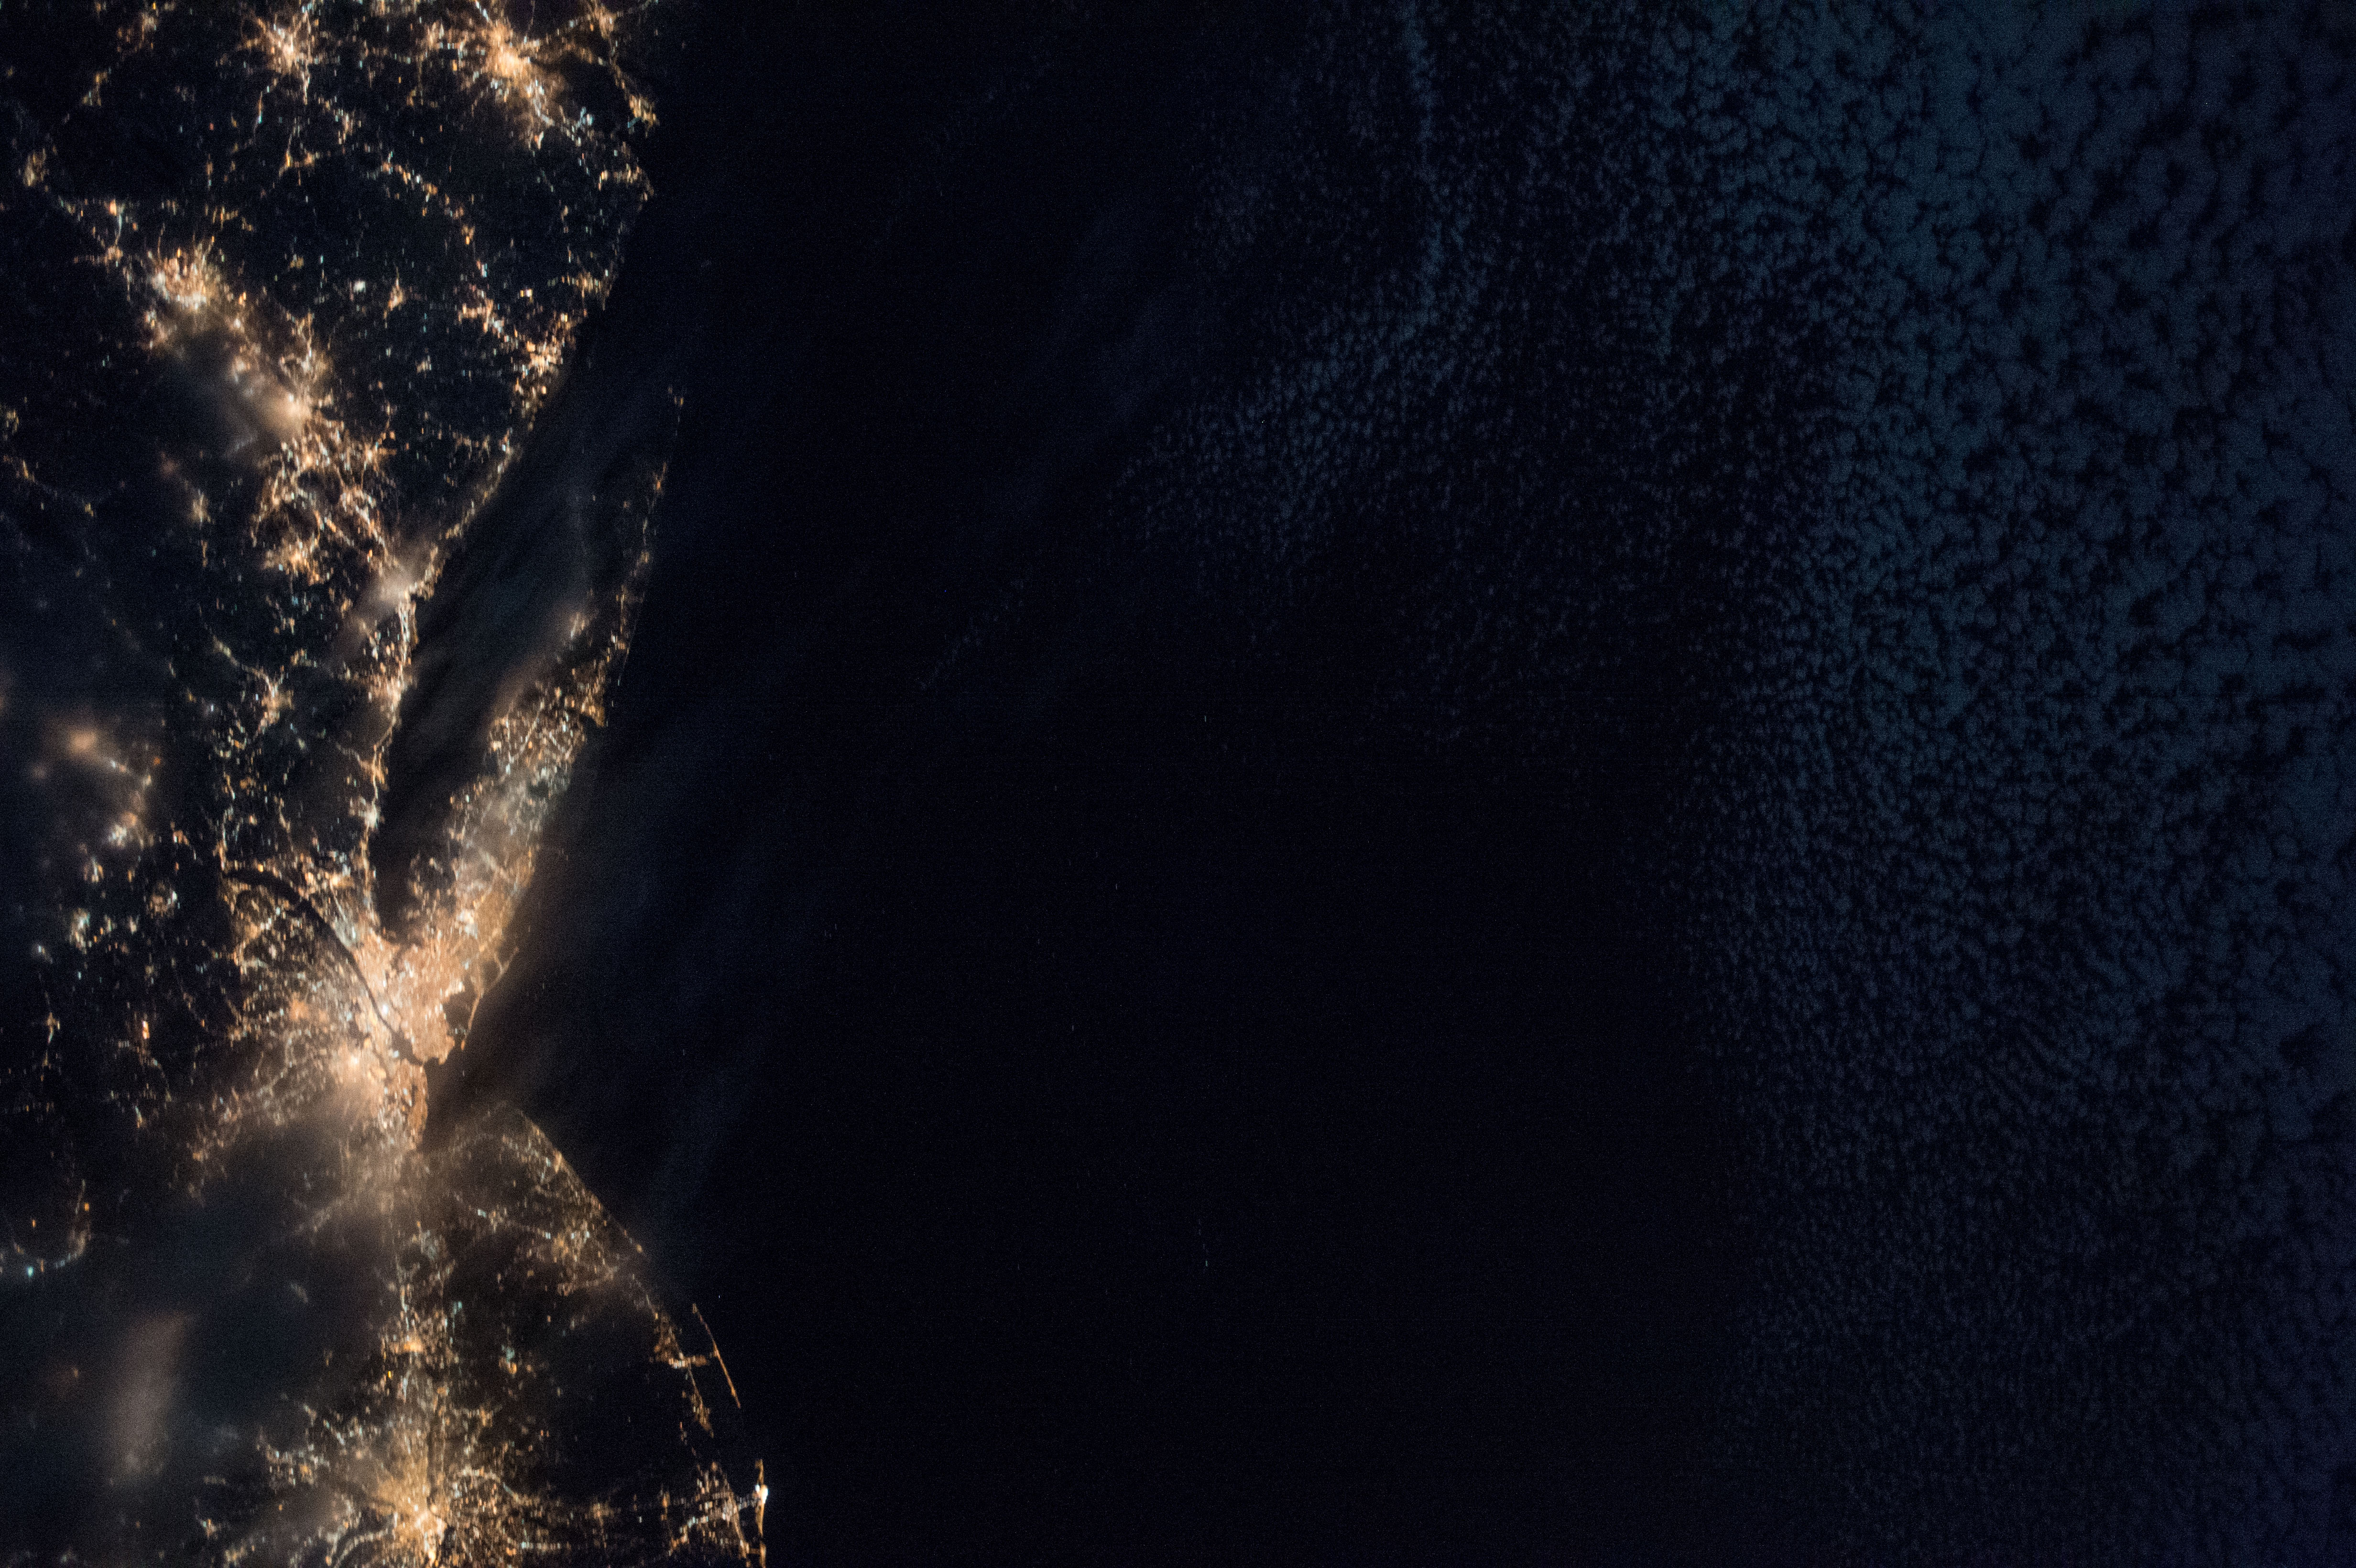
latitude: 40.0
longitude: -73.0
